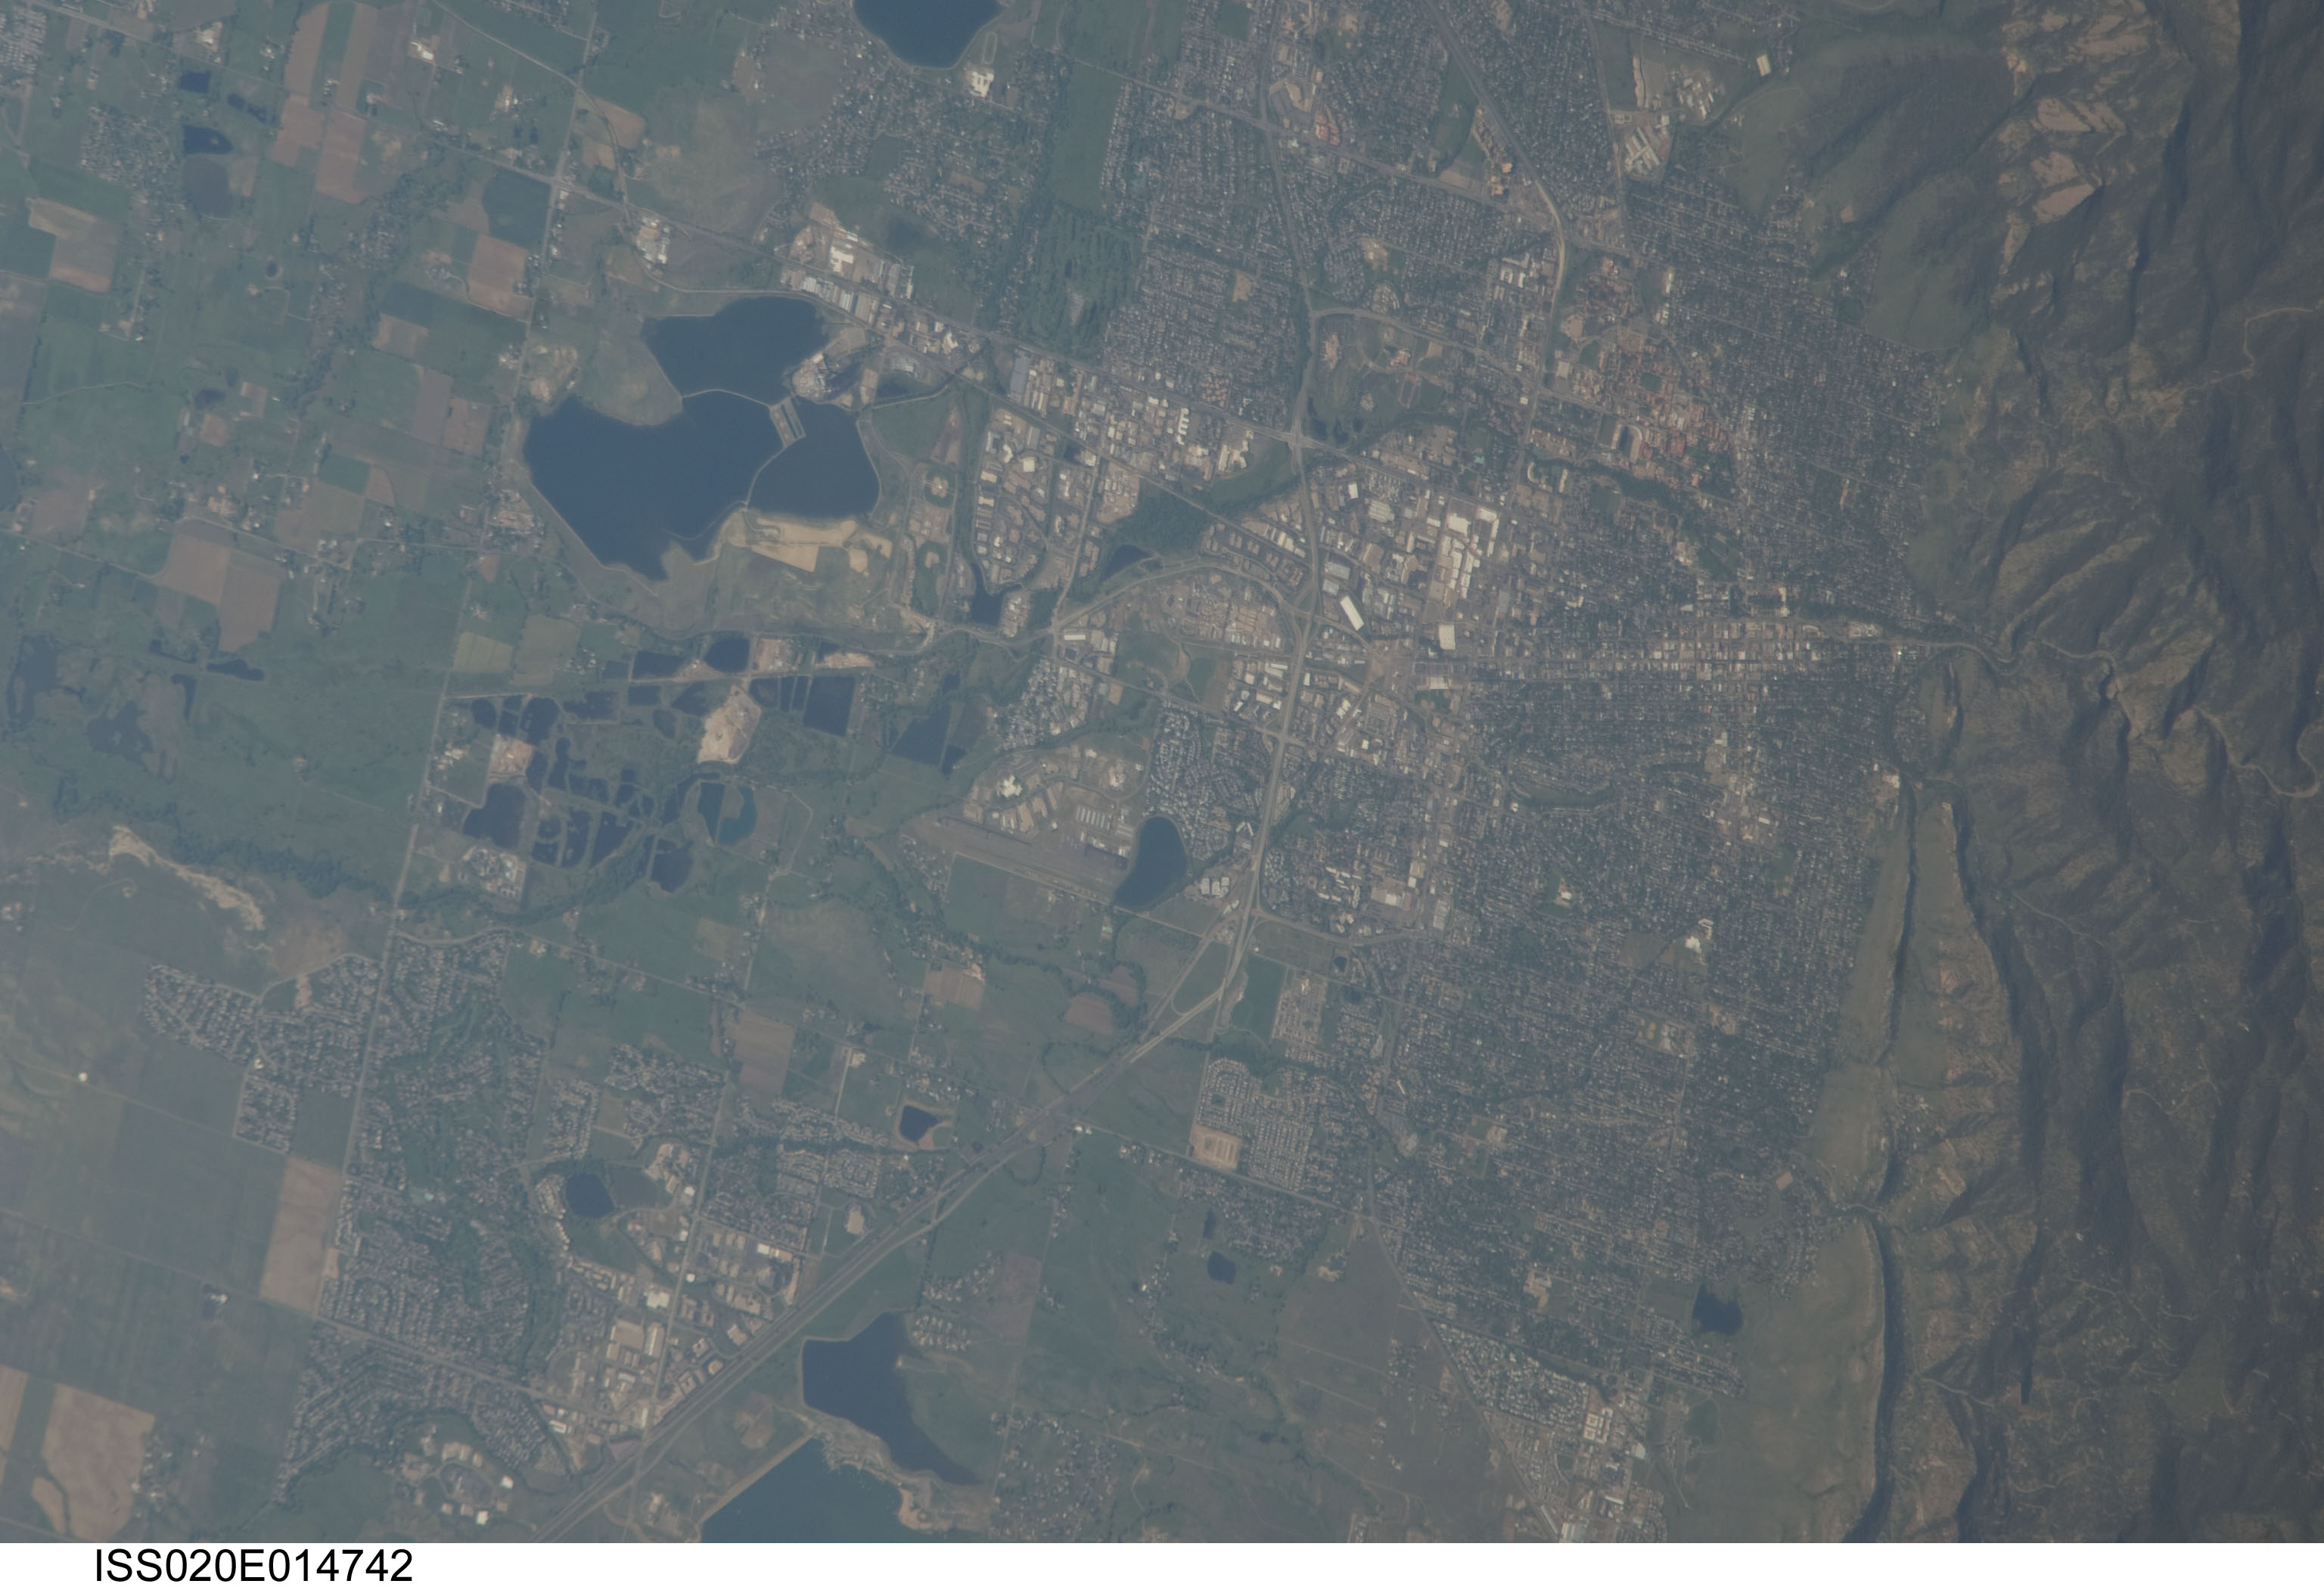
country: USA-COLORADO
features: LEGGET OWEN RESERVOIR,BOULDER CO,SIX MILE RESERVOIR,BOULDER MUNICIPAL AIRPORT (KBDU),THE FLATIRONS,BOULDER RESERVOIR,BOULDER COLORADO,HAYDEN LAKE,HILLCREST RESERVOIR,MOUNTAINS,VALMONT RESERVOIR,DAM
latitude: 40.0
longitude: -105.2
